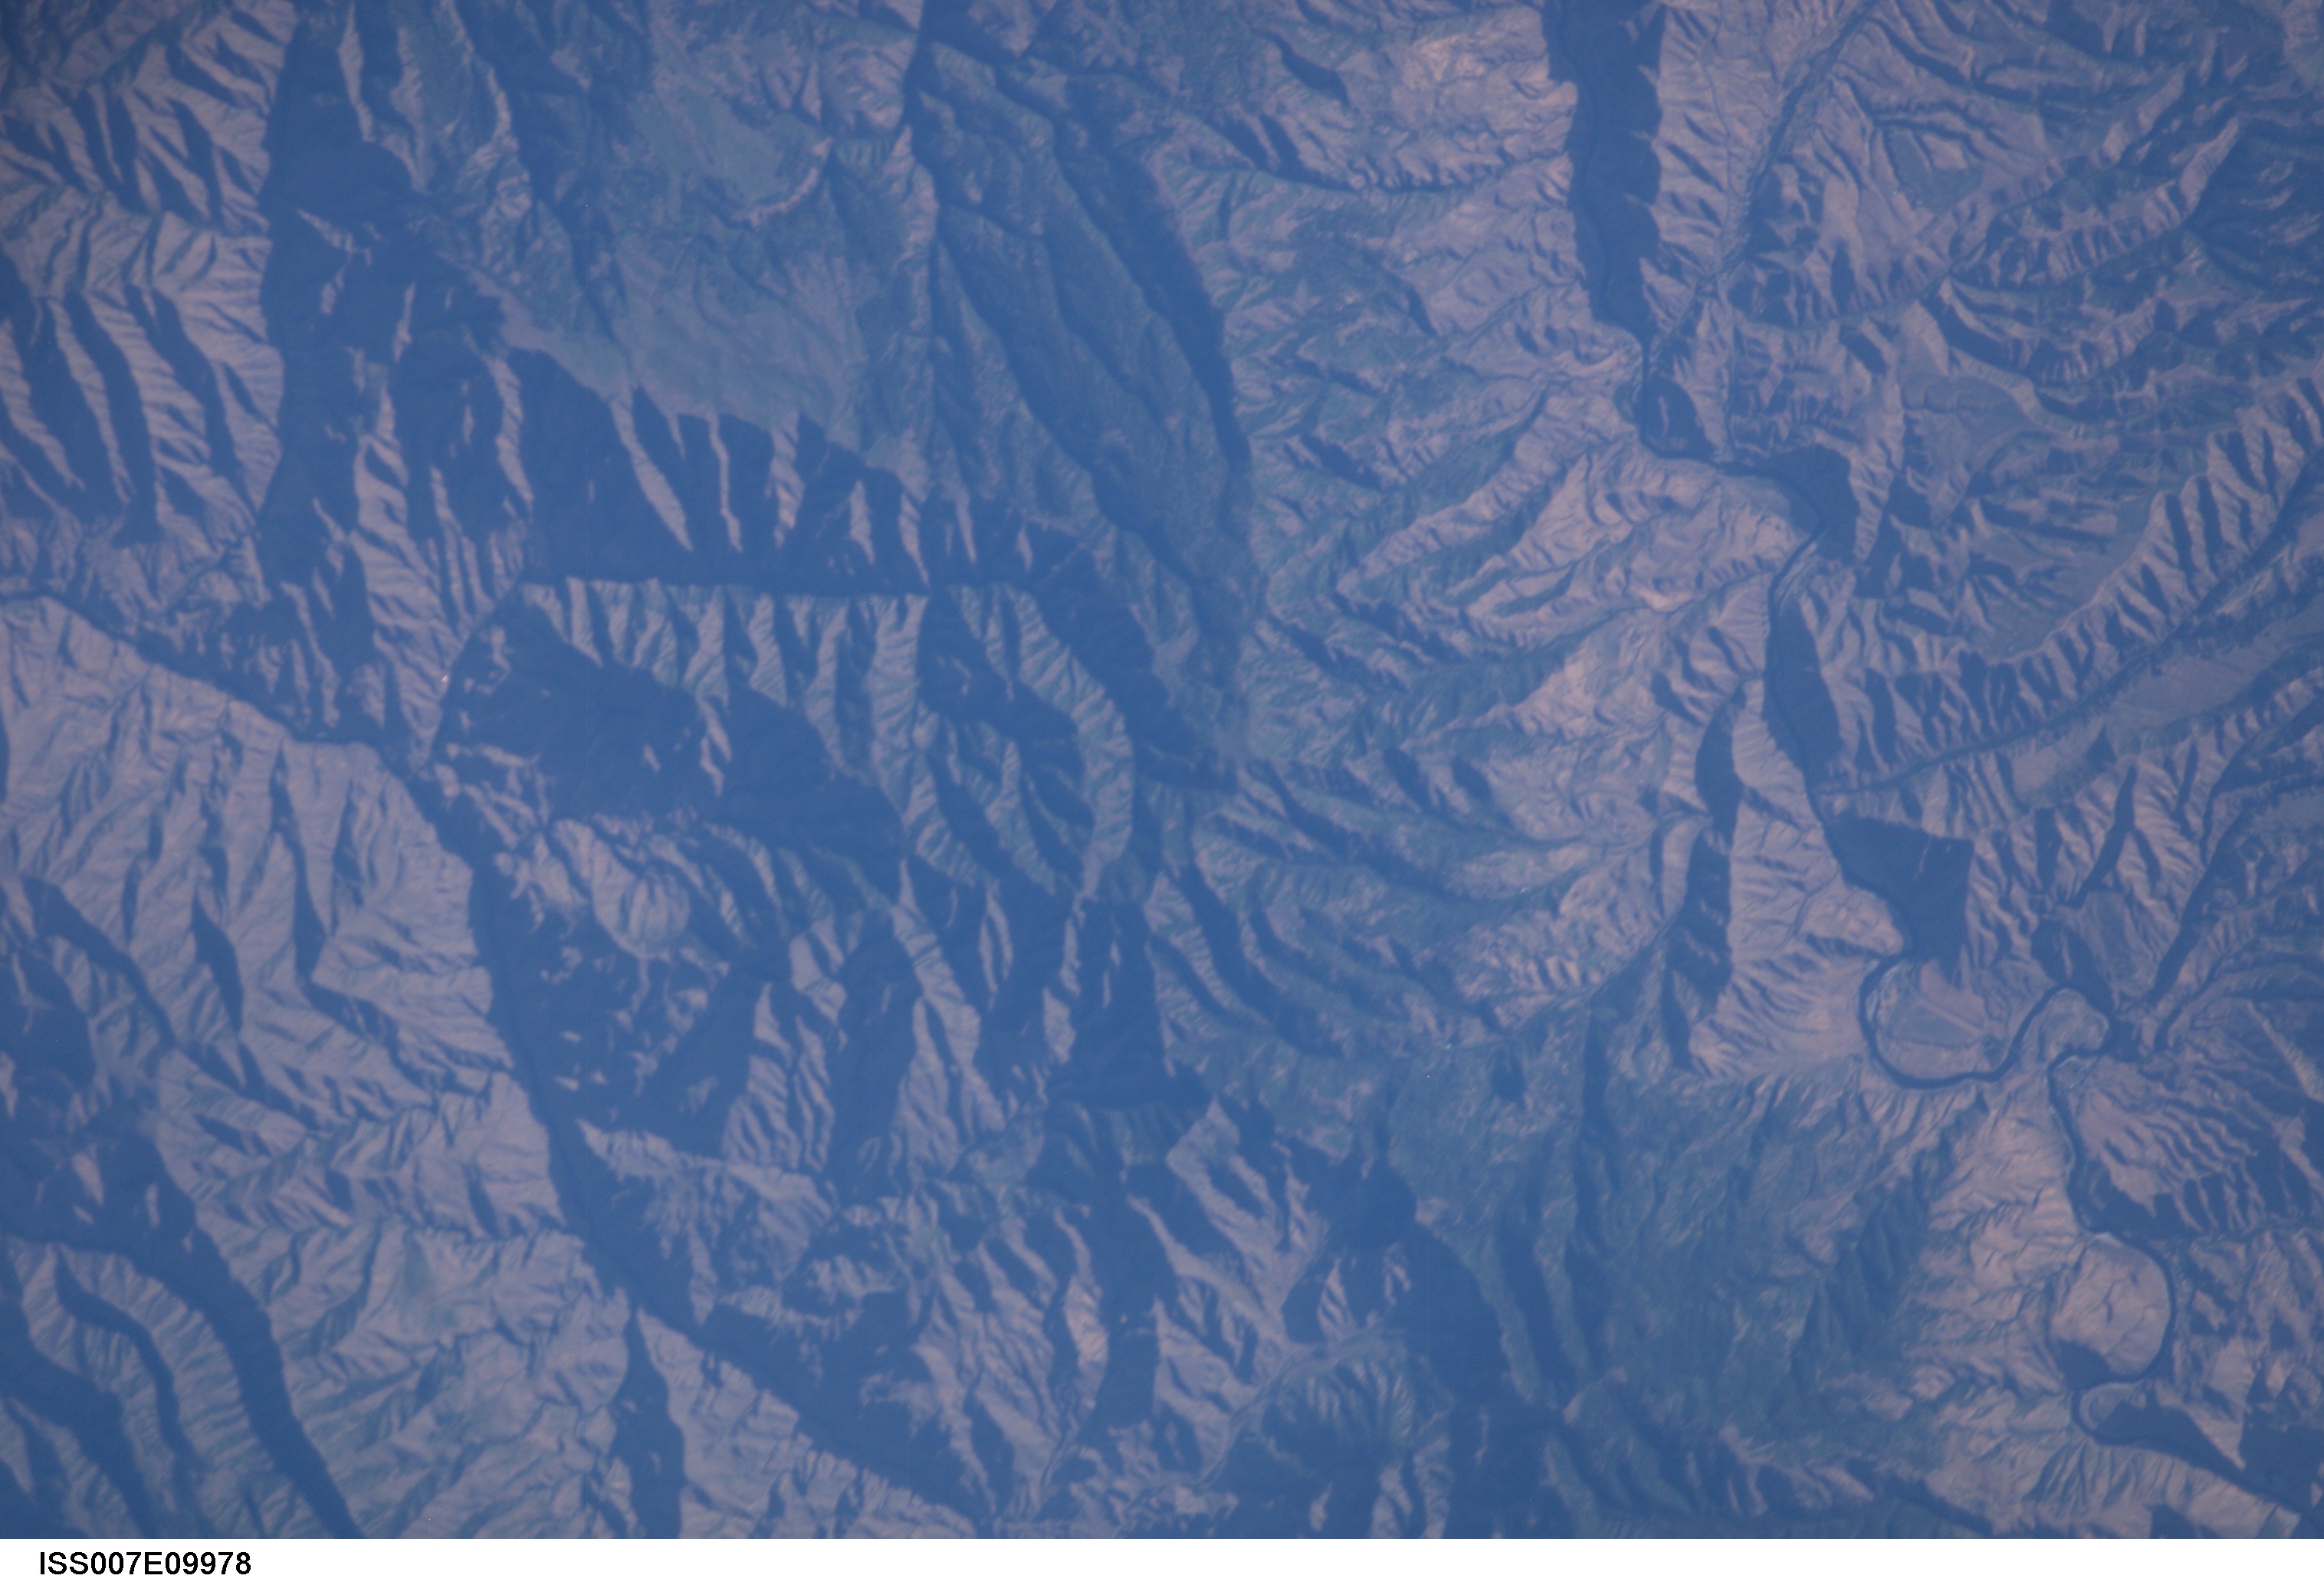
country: USA-IDAHO
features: SNAKE RIVER, SALMON R., DEVILS MTS.
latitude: 45.5
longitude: -116.5
